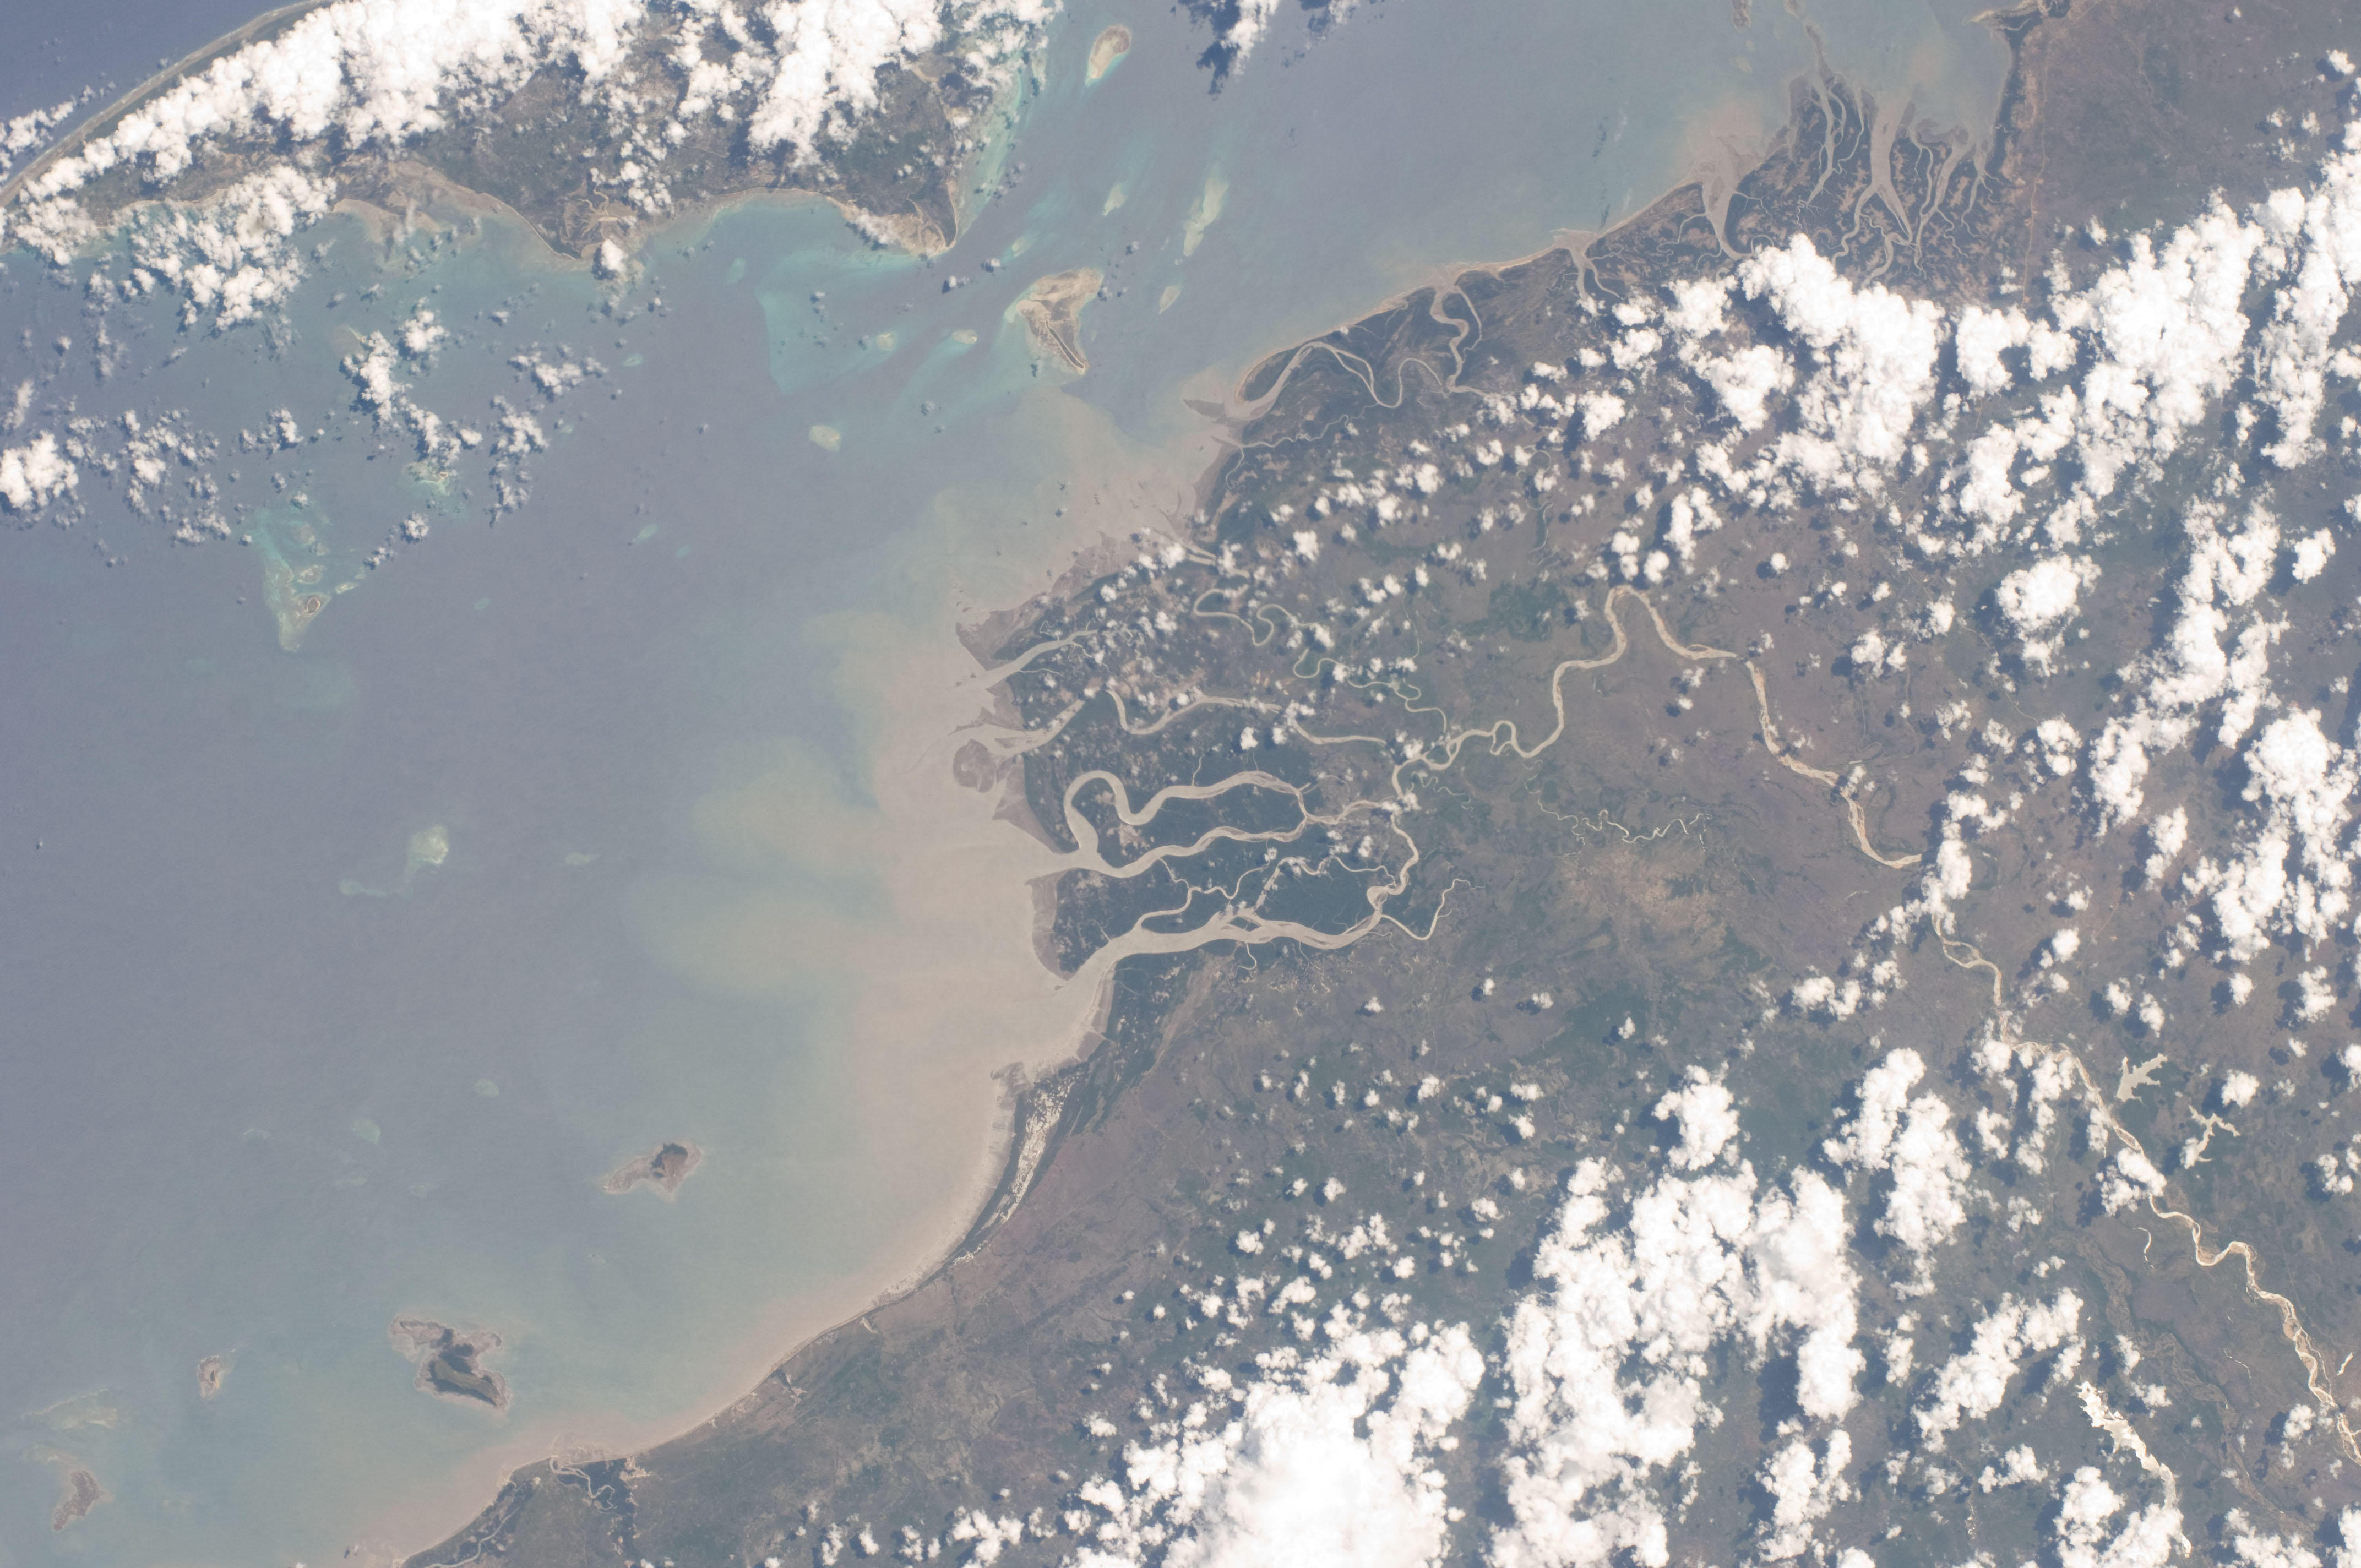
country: TANZANIA
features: MAFIA I., MAFIA CHAN., GLINT, SEDIMENT, RAFIJI R.
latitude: -8.0
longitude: 39.5
